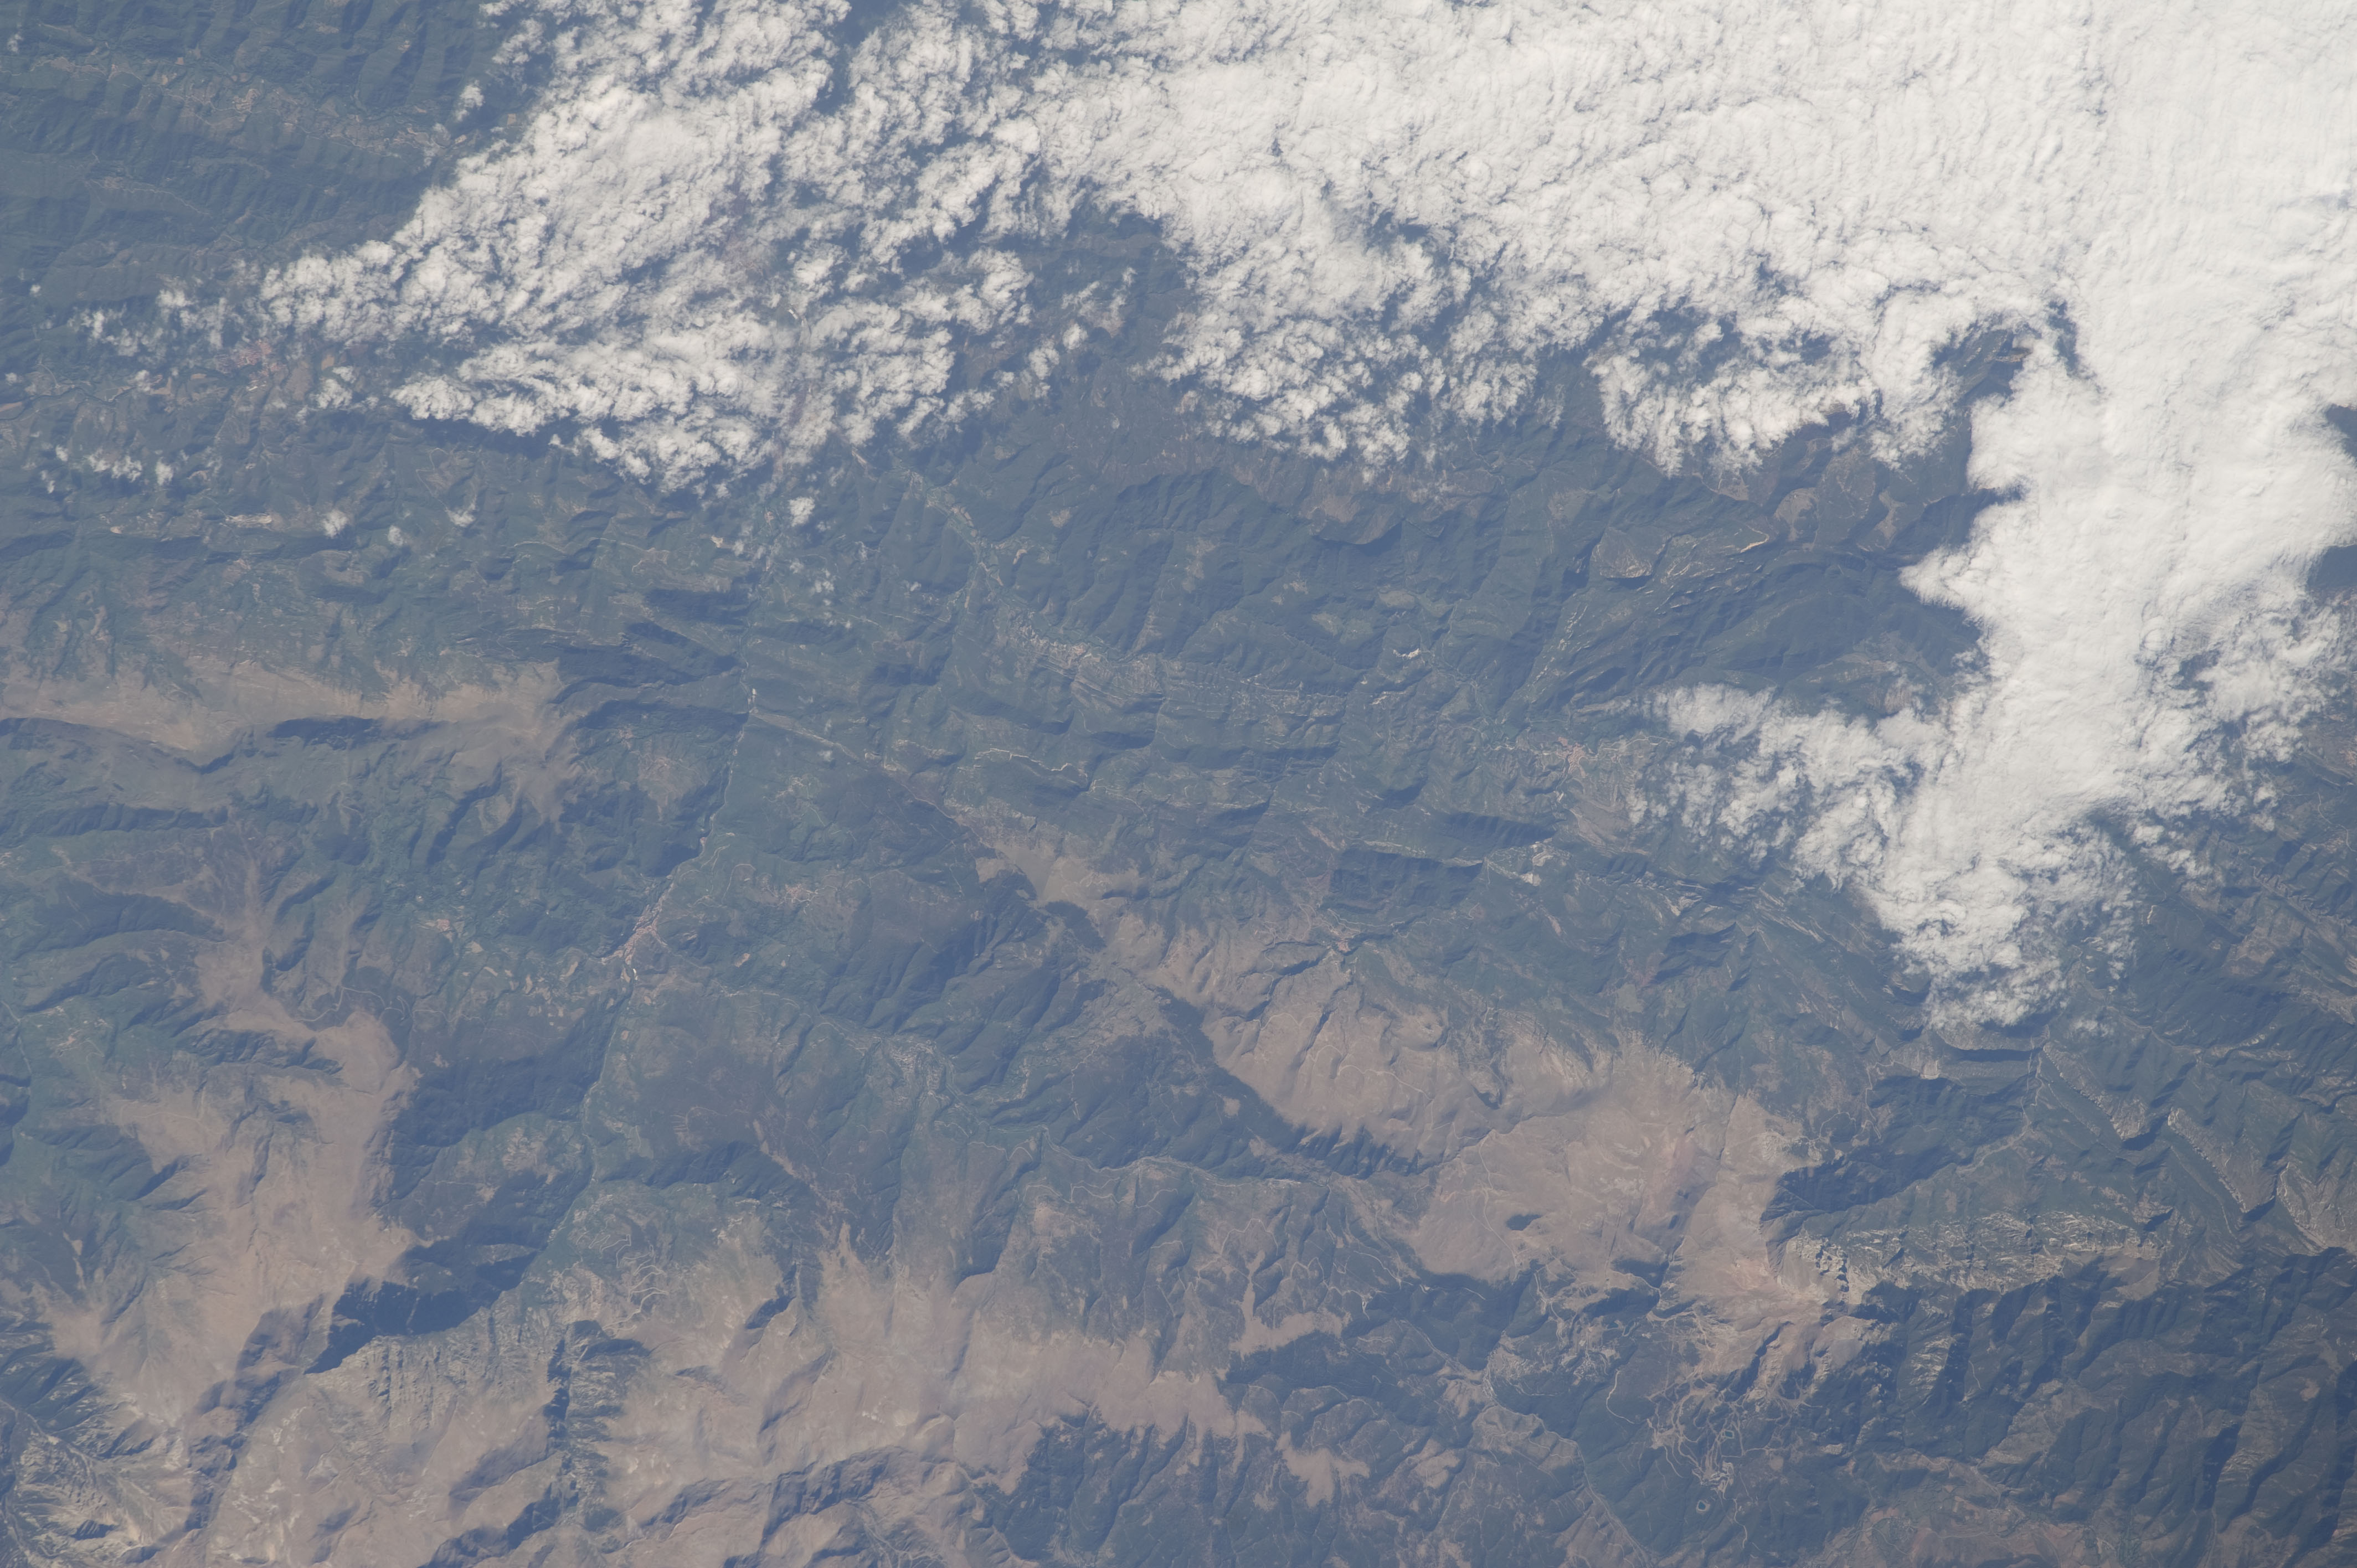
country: SPAIN
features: CADI MT., PUIGMAL PEAK
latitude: 42.3
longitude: 2.0
